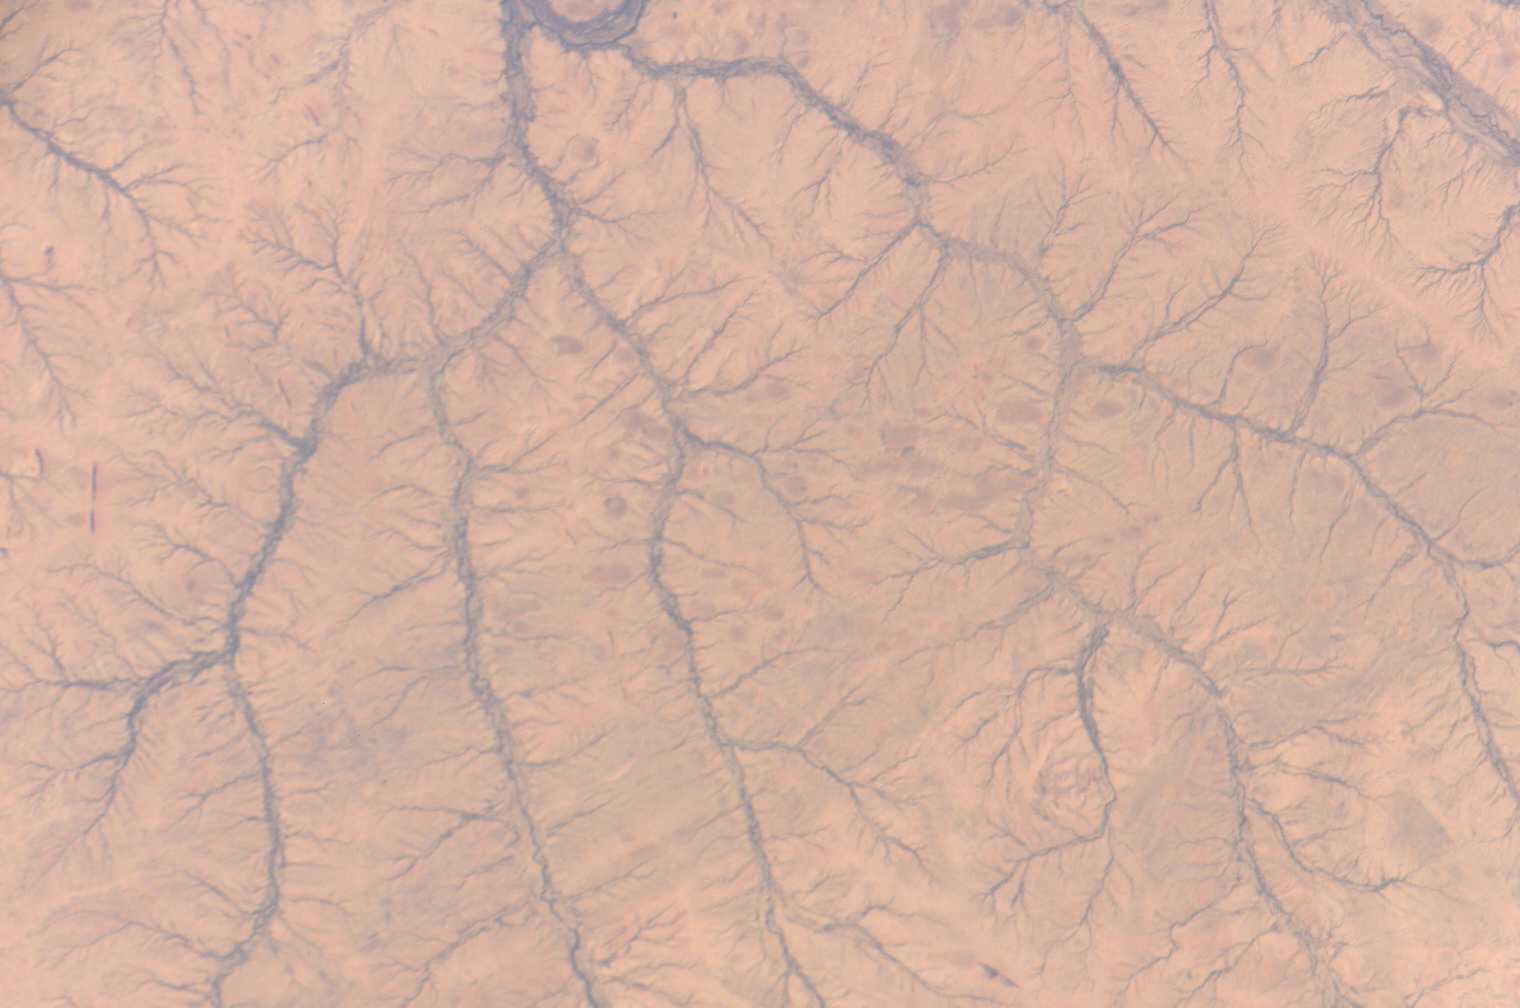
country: SUDAN
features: STREAMBEDS, WADI ABU SUNT
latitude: 14.1
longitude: 23.3
